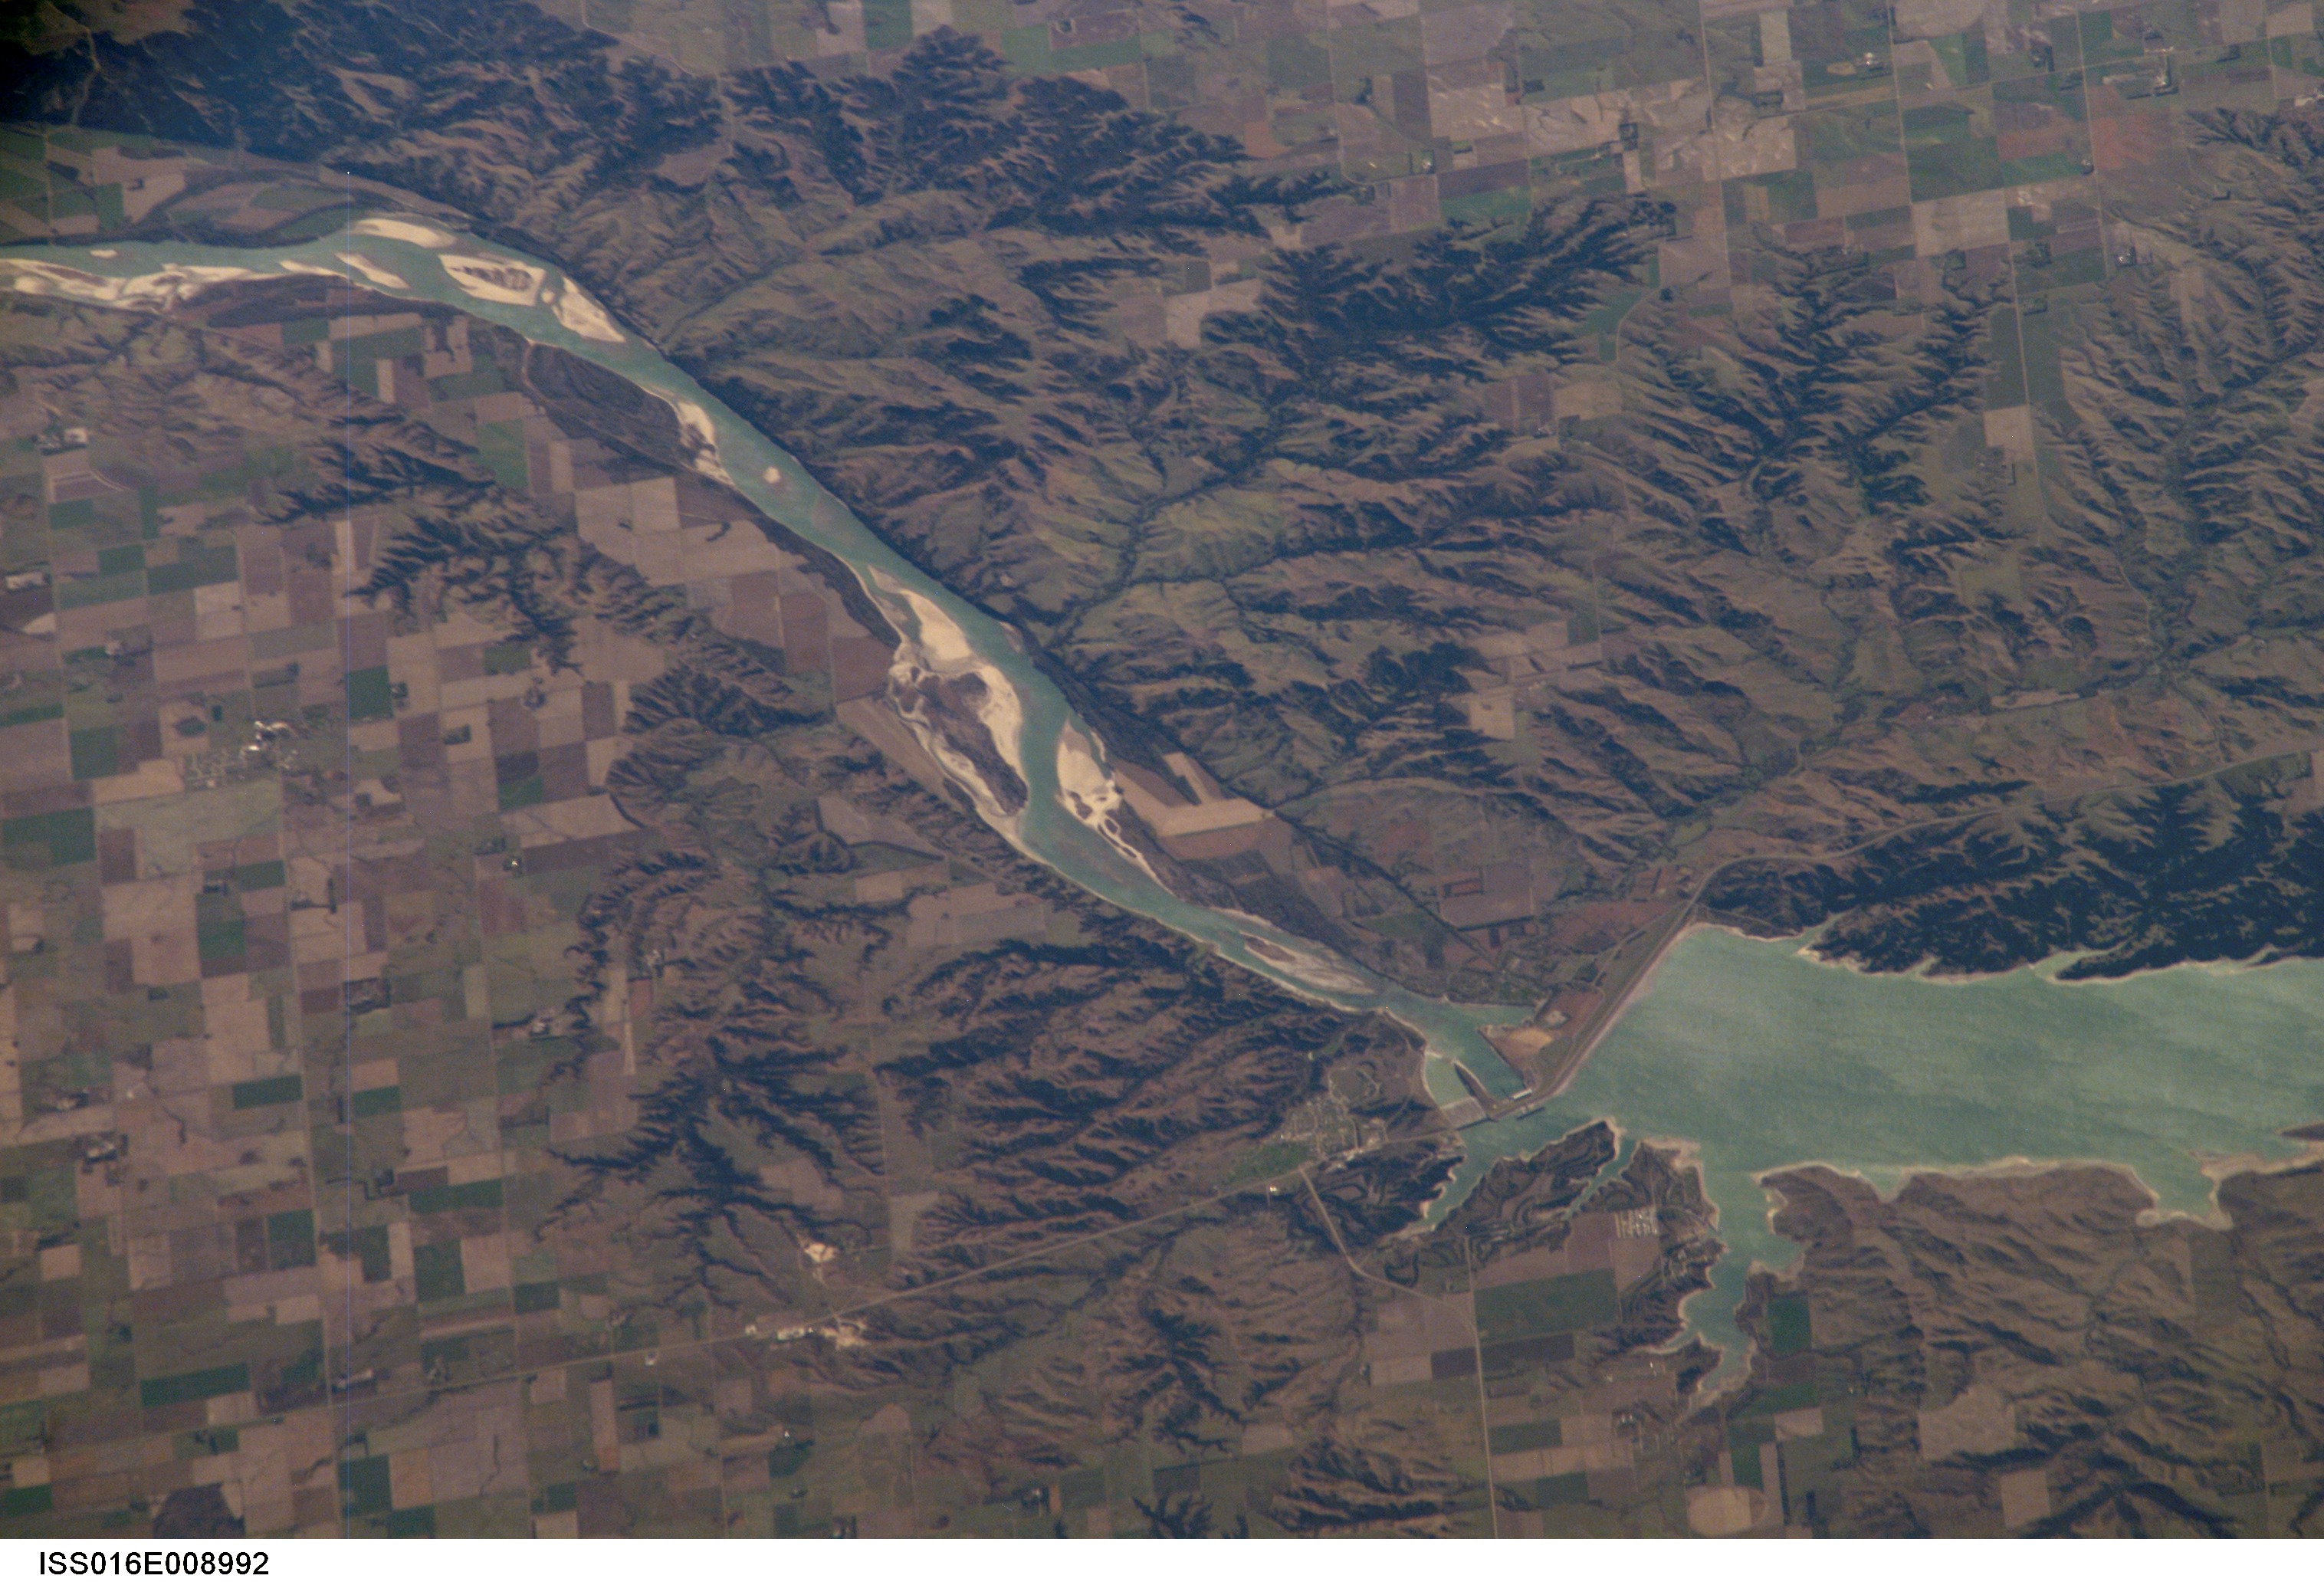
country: USA-SOUTH DAKOTA
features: MISSOURI R., DAM, MTS., AGR.
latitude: 43.0
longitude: -98.5
